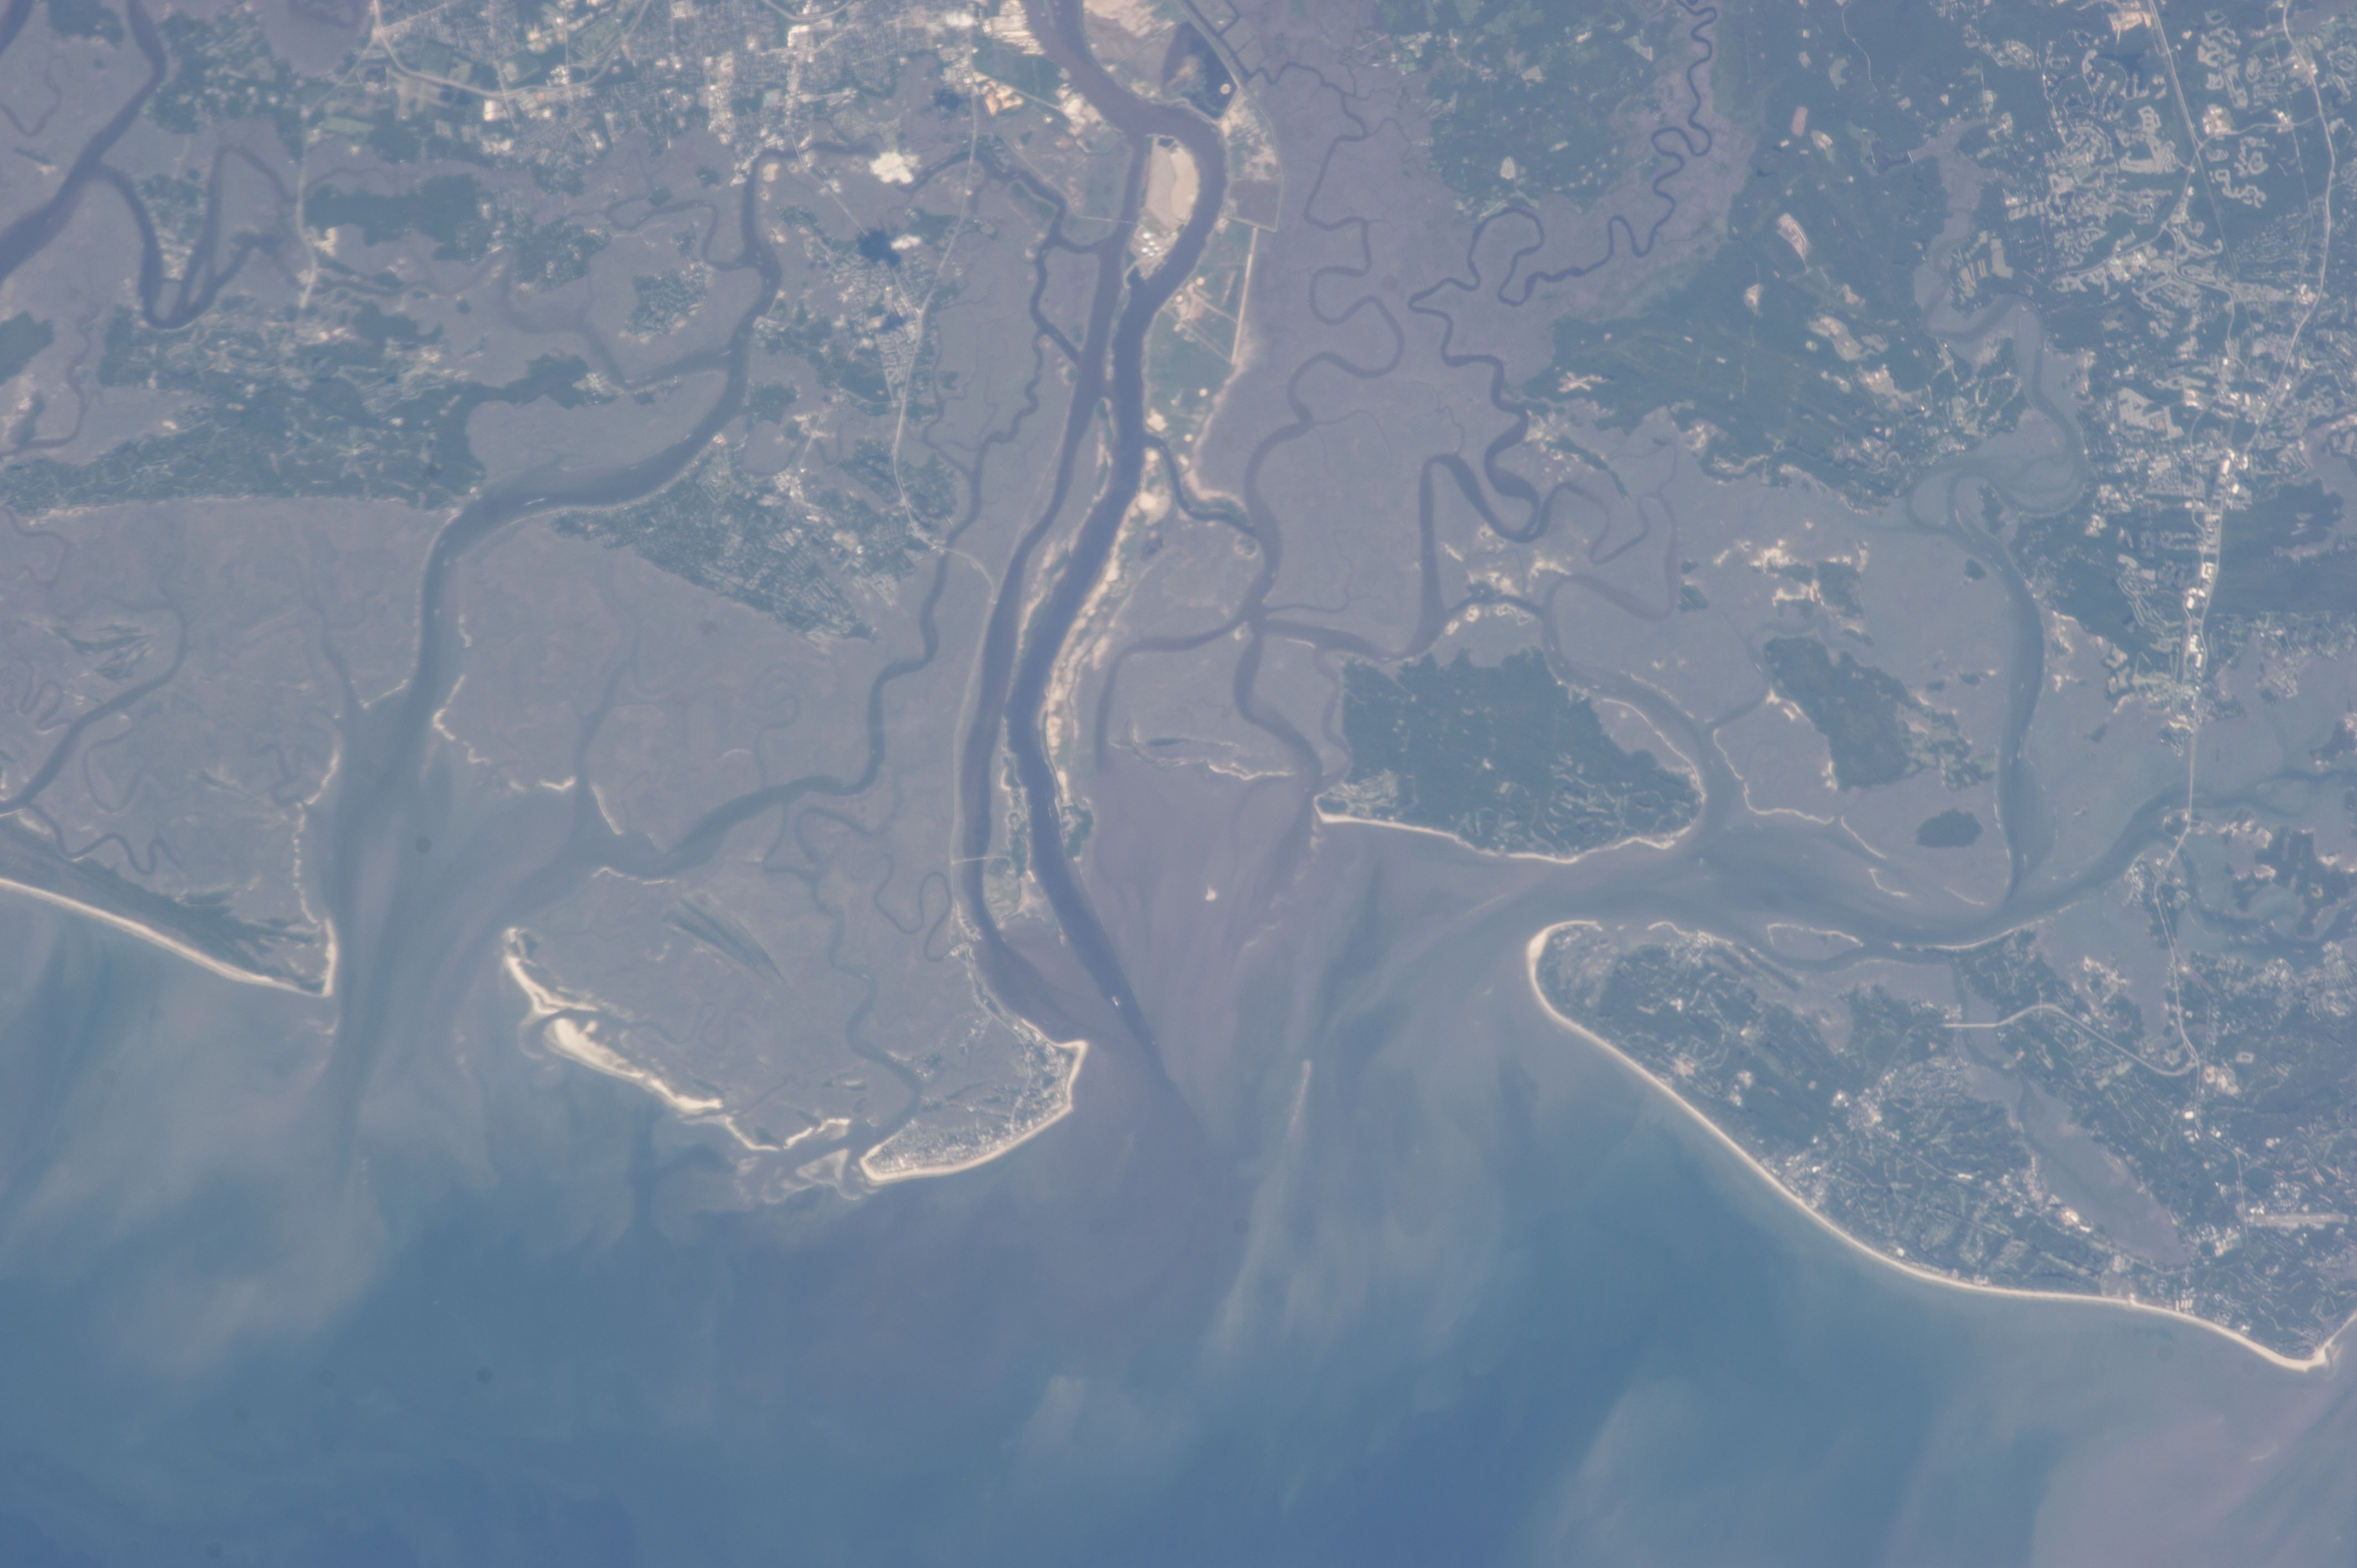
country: USA-SOUTH CAROLINA
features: ATLANTIC O., SED., SAVANNAH R. EST., TYBEE I., DAUFUSKIE I., HILTON HEAD I.
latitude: 32.1
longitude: -80.9
